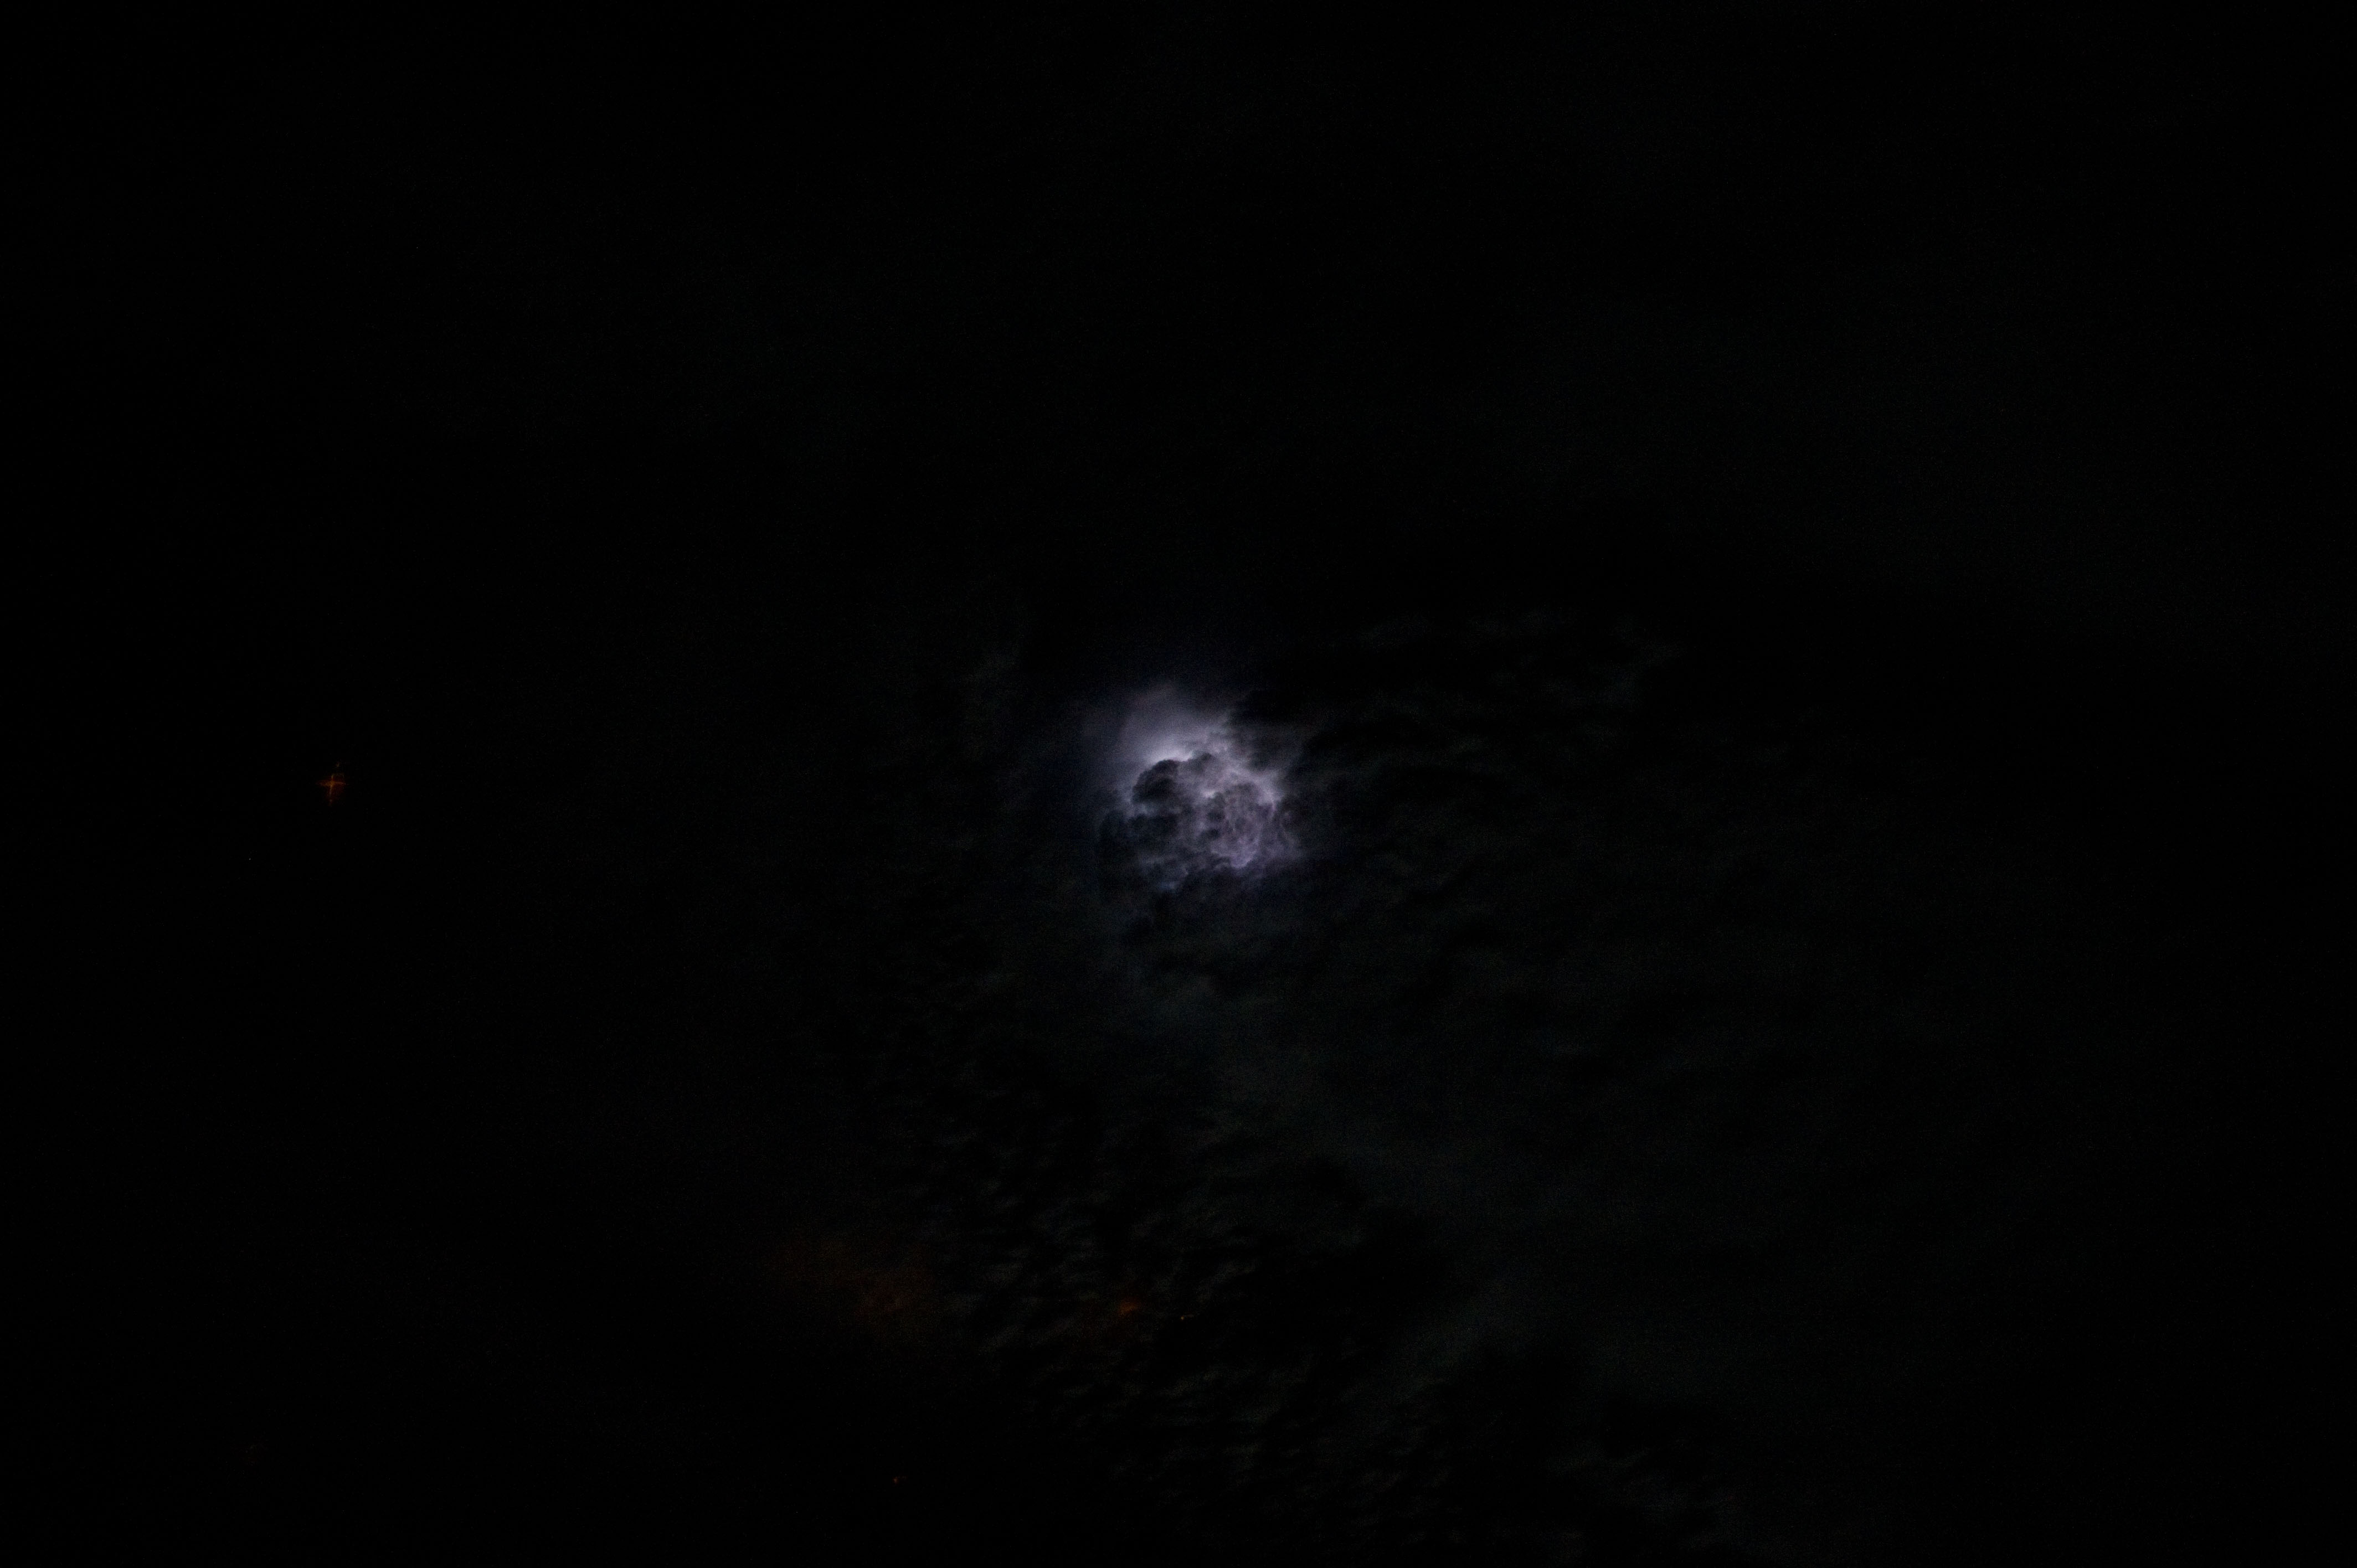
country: USA-OKLAHOMA
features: LIGHTNING AT NIGHT
